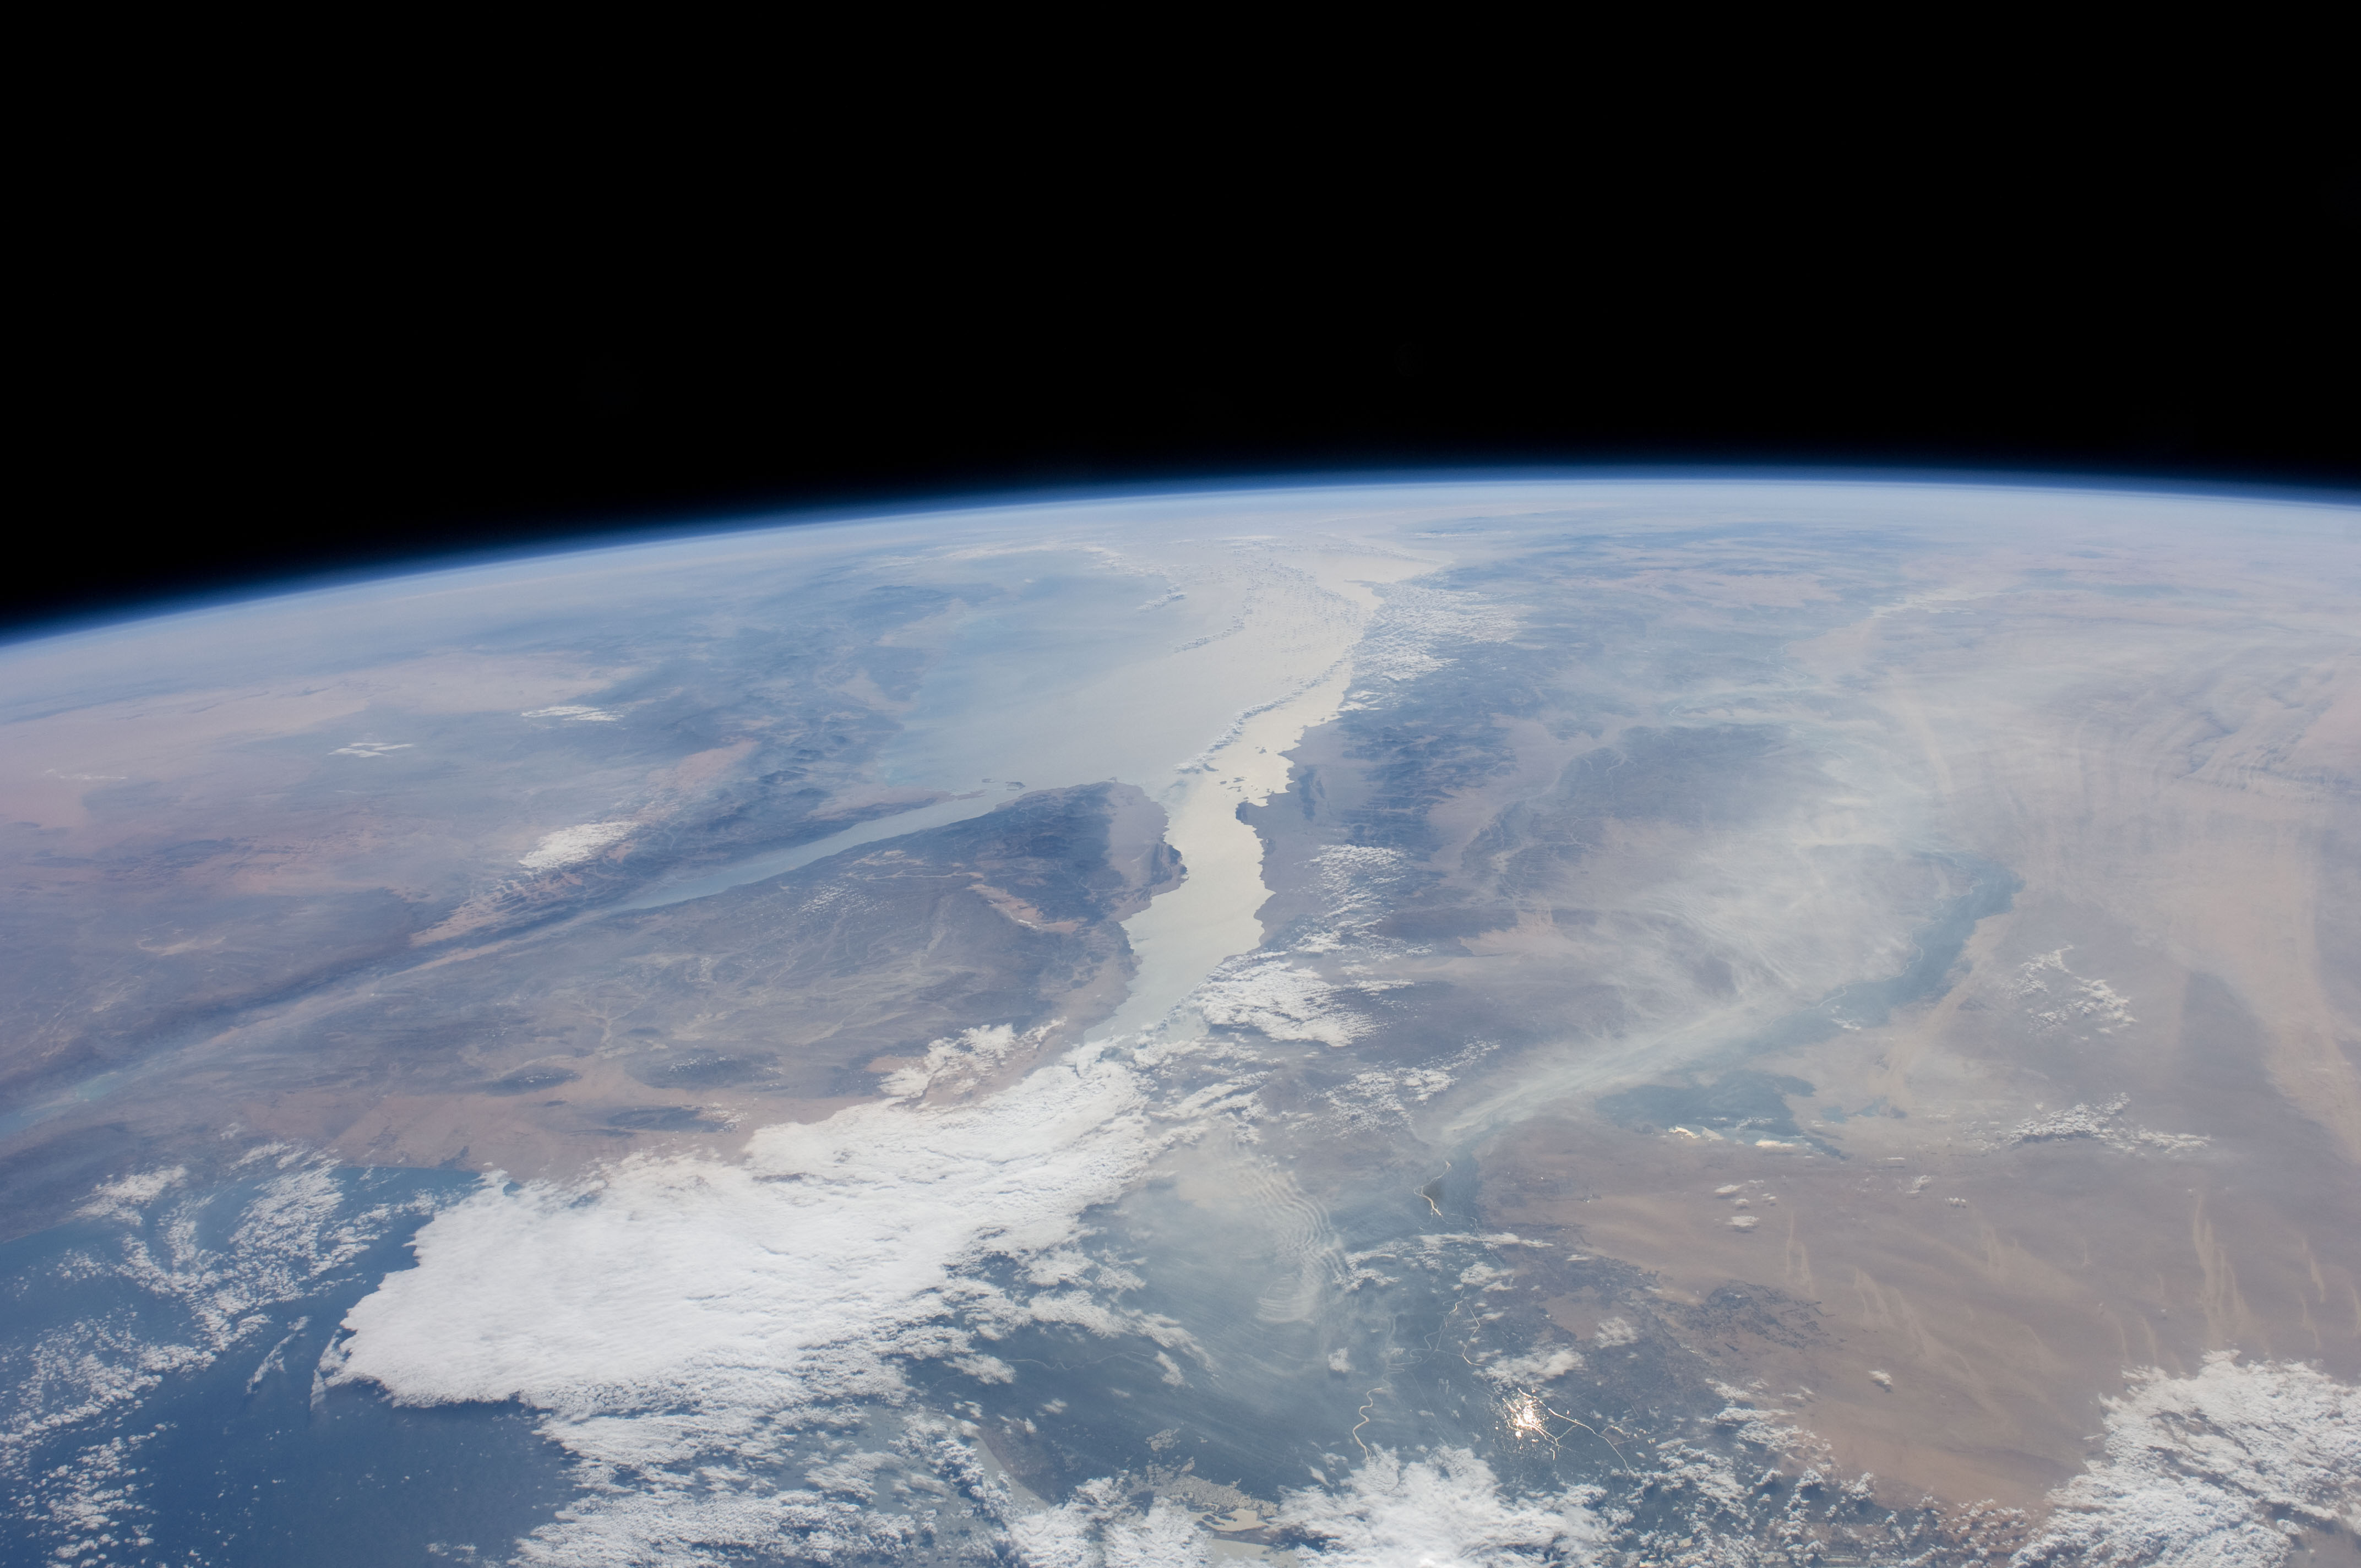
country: EGYPT
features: PAN-SINAI PEN., RED S., GLINT, NILE R. DELTA, HAZE, G. OF SUEZ, G. OF AQABA
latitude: 28.0
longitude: 33.5
